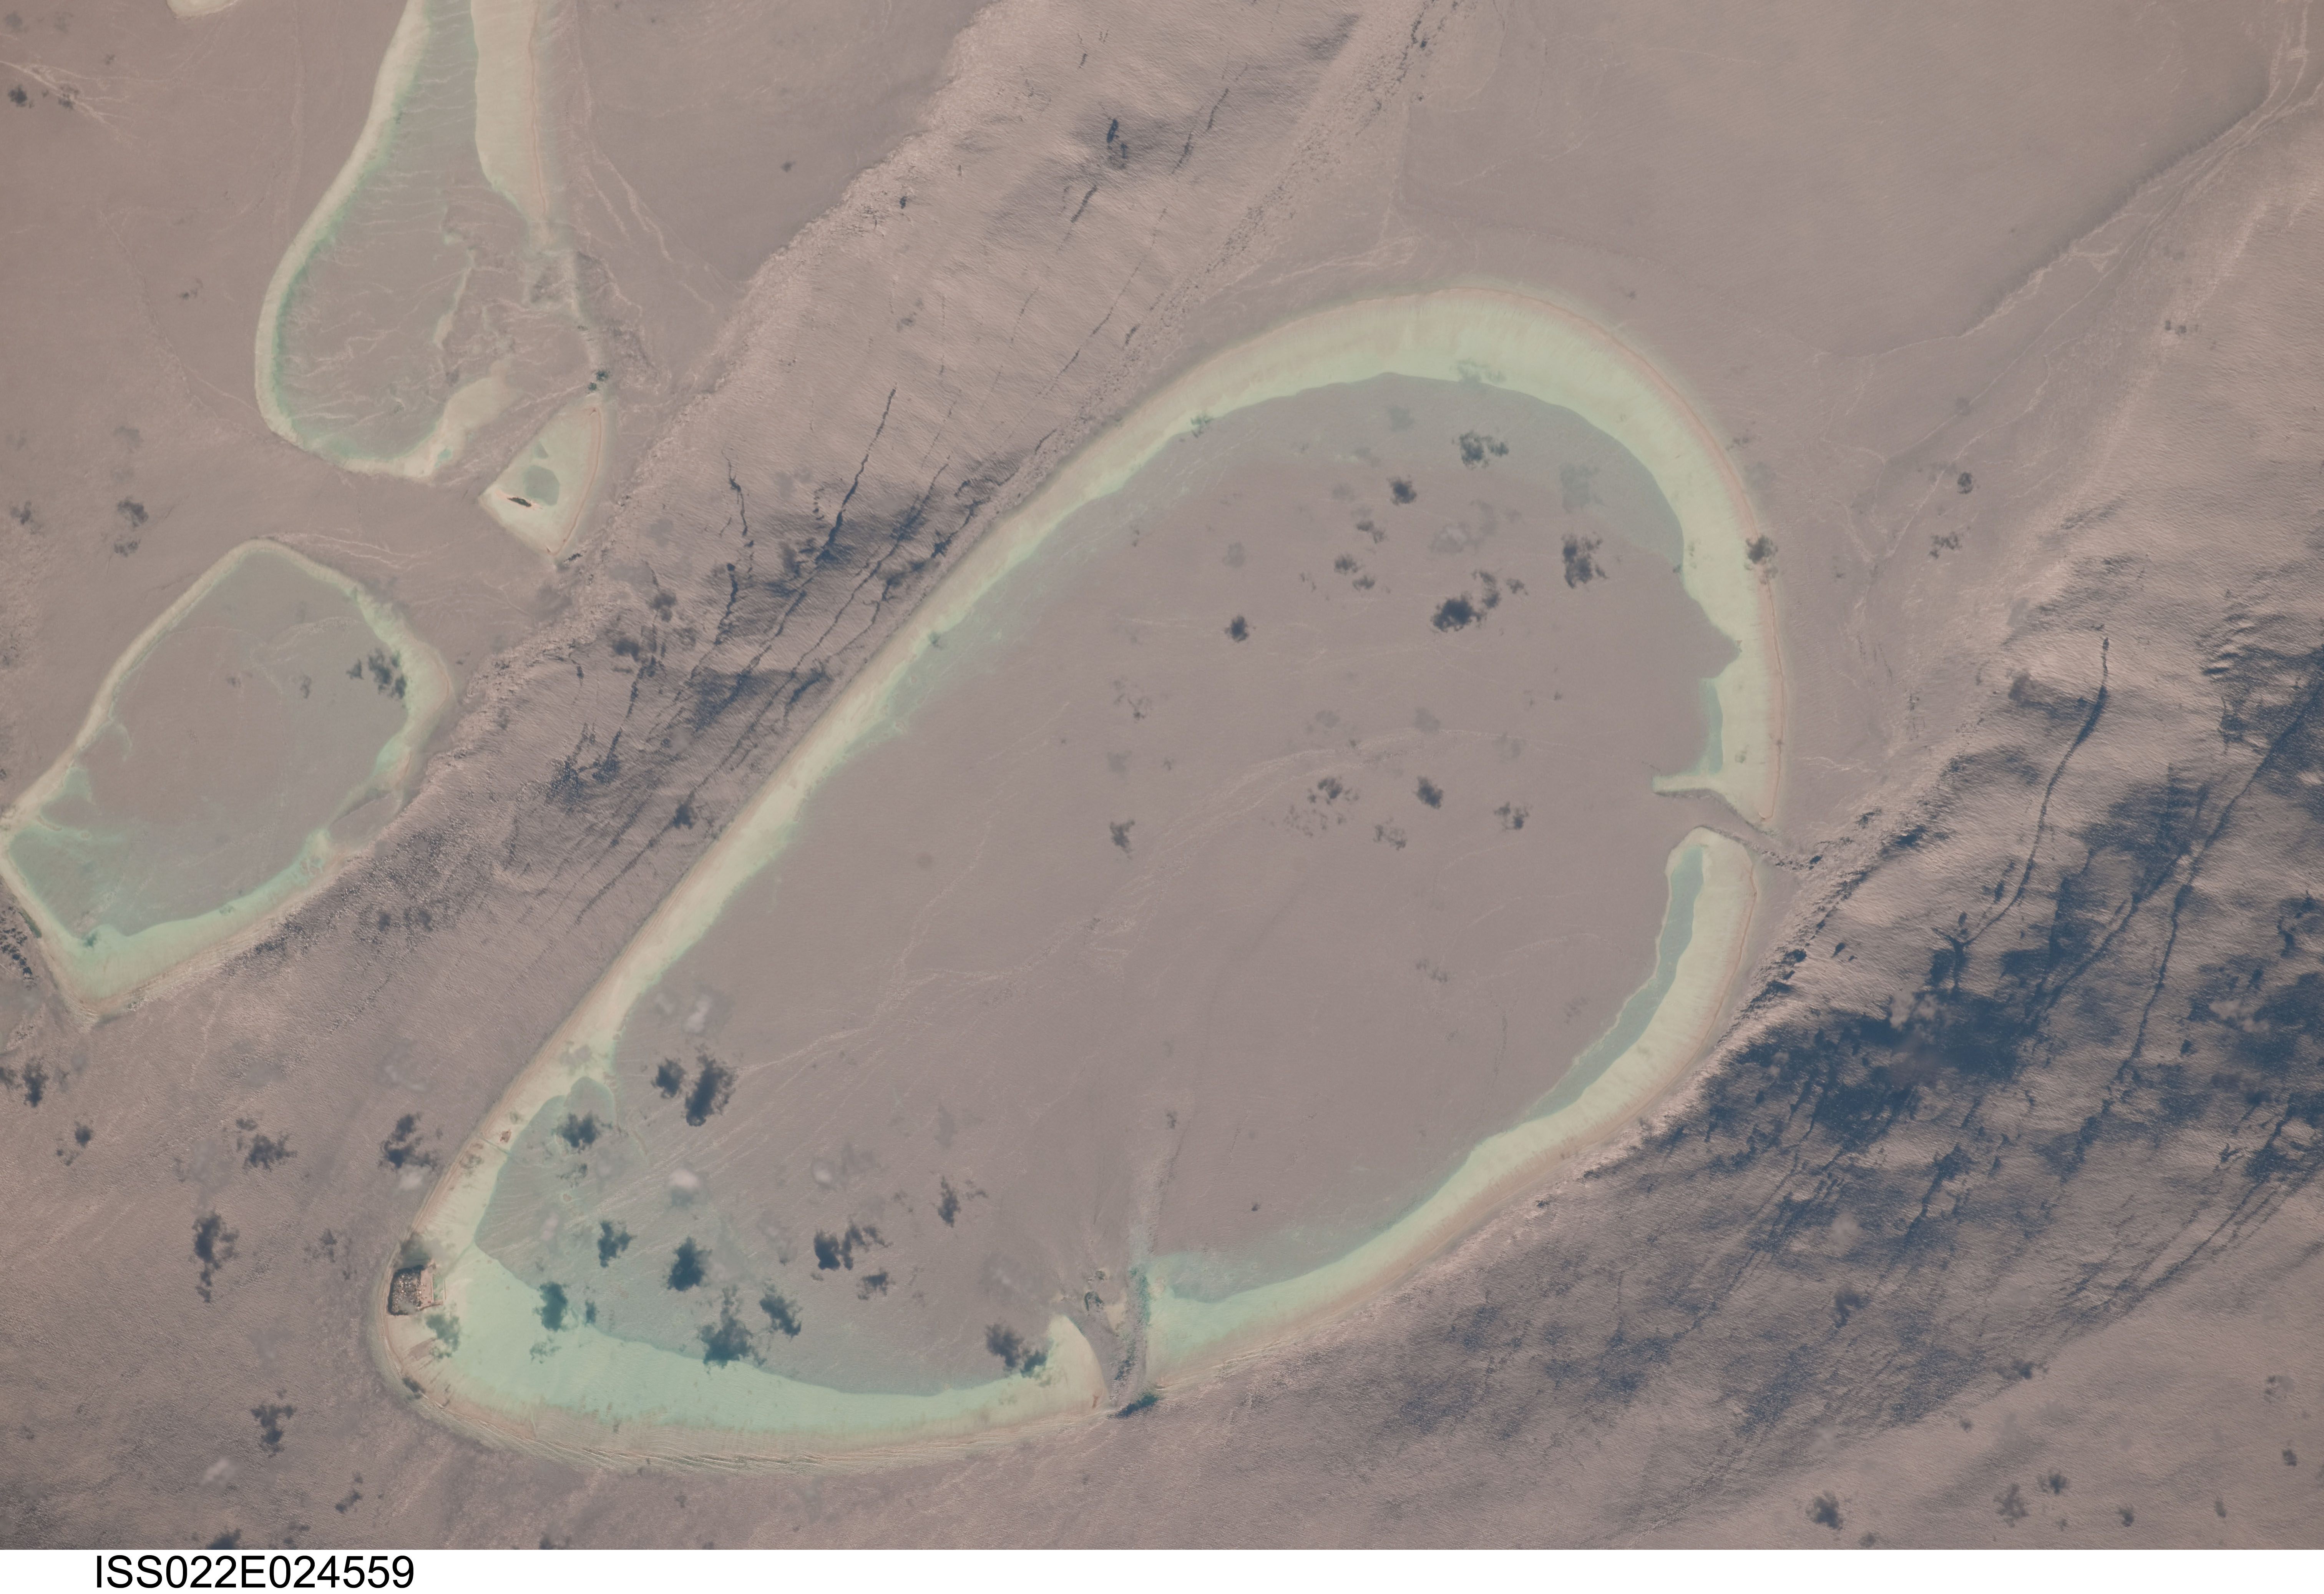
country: MALDIVES
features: N. MALE ATOLL, SUNGLINT
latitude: 4.8
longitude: 73.4
